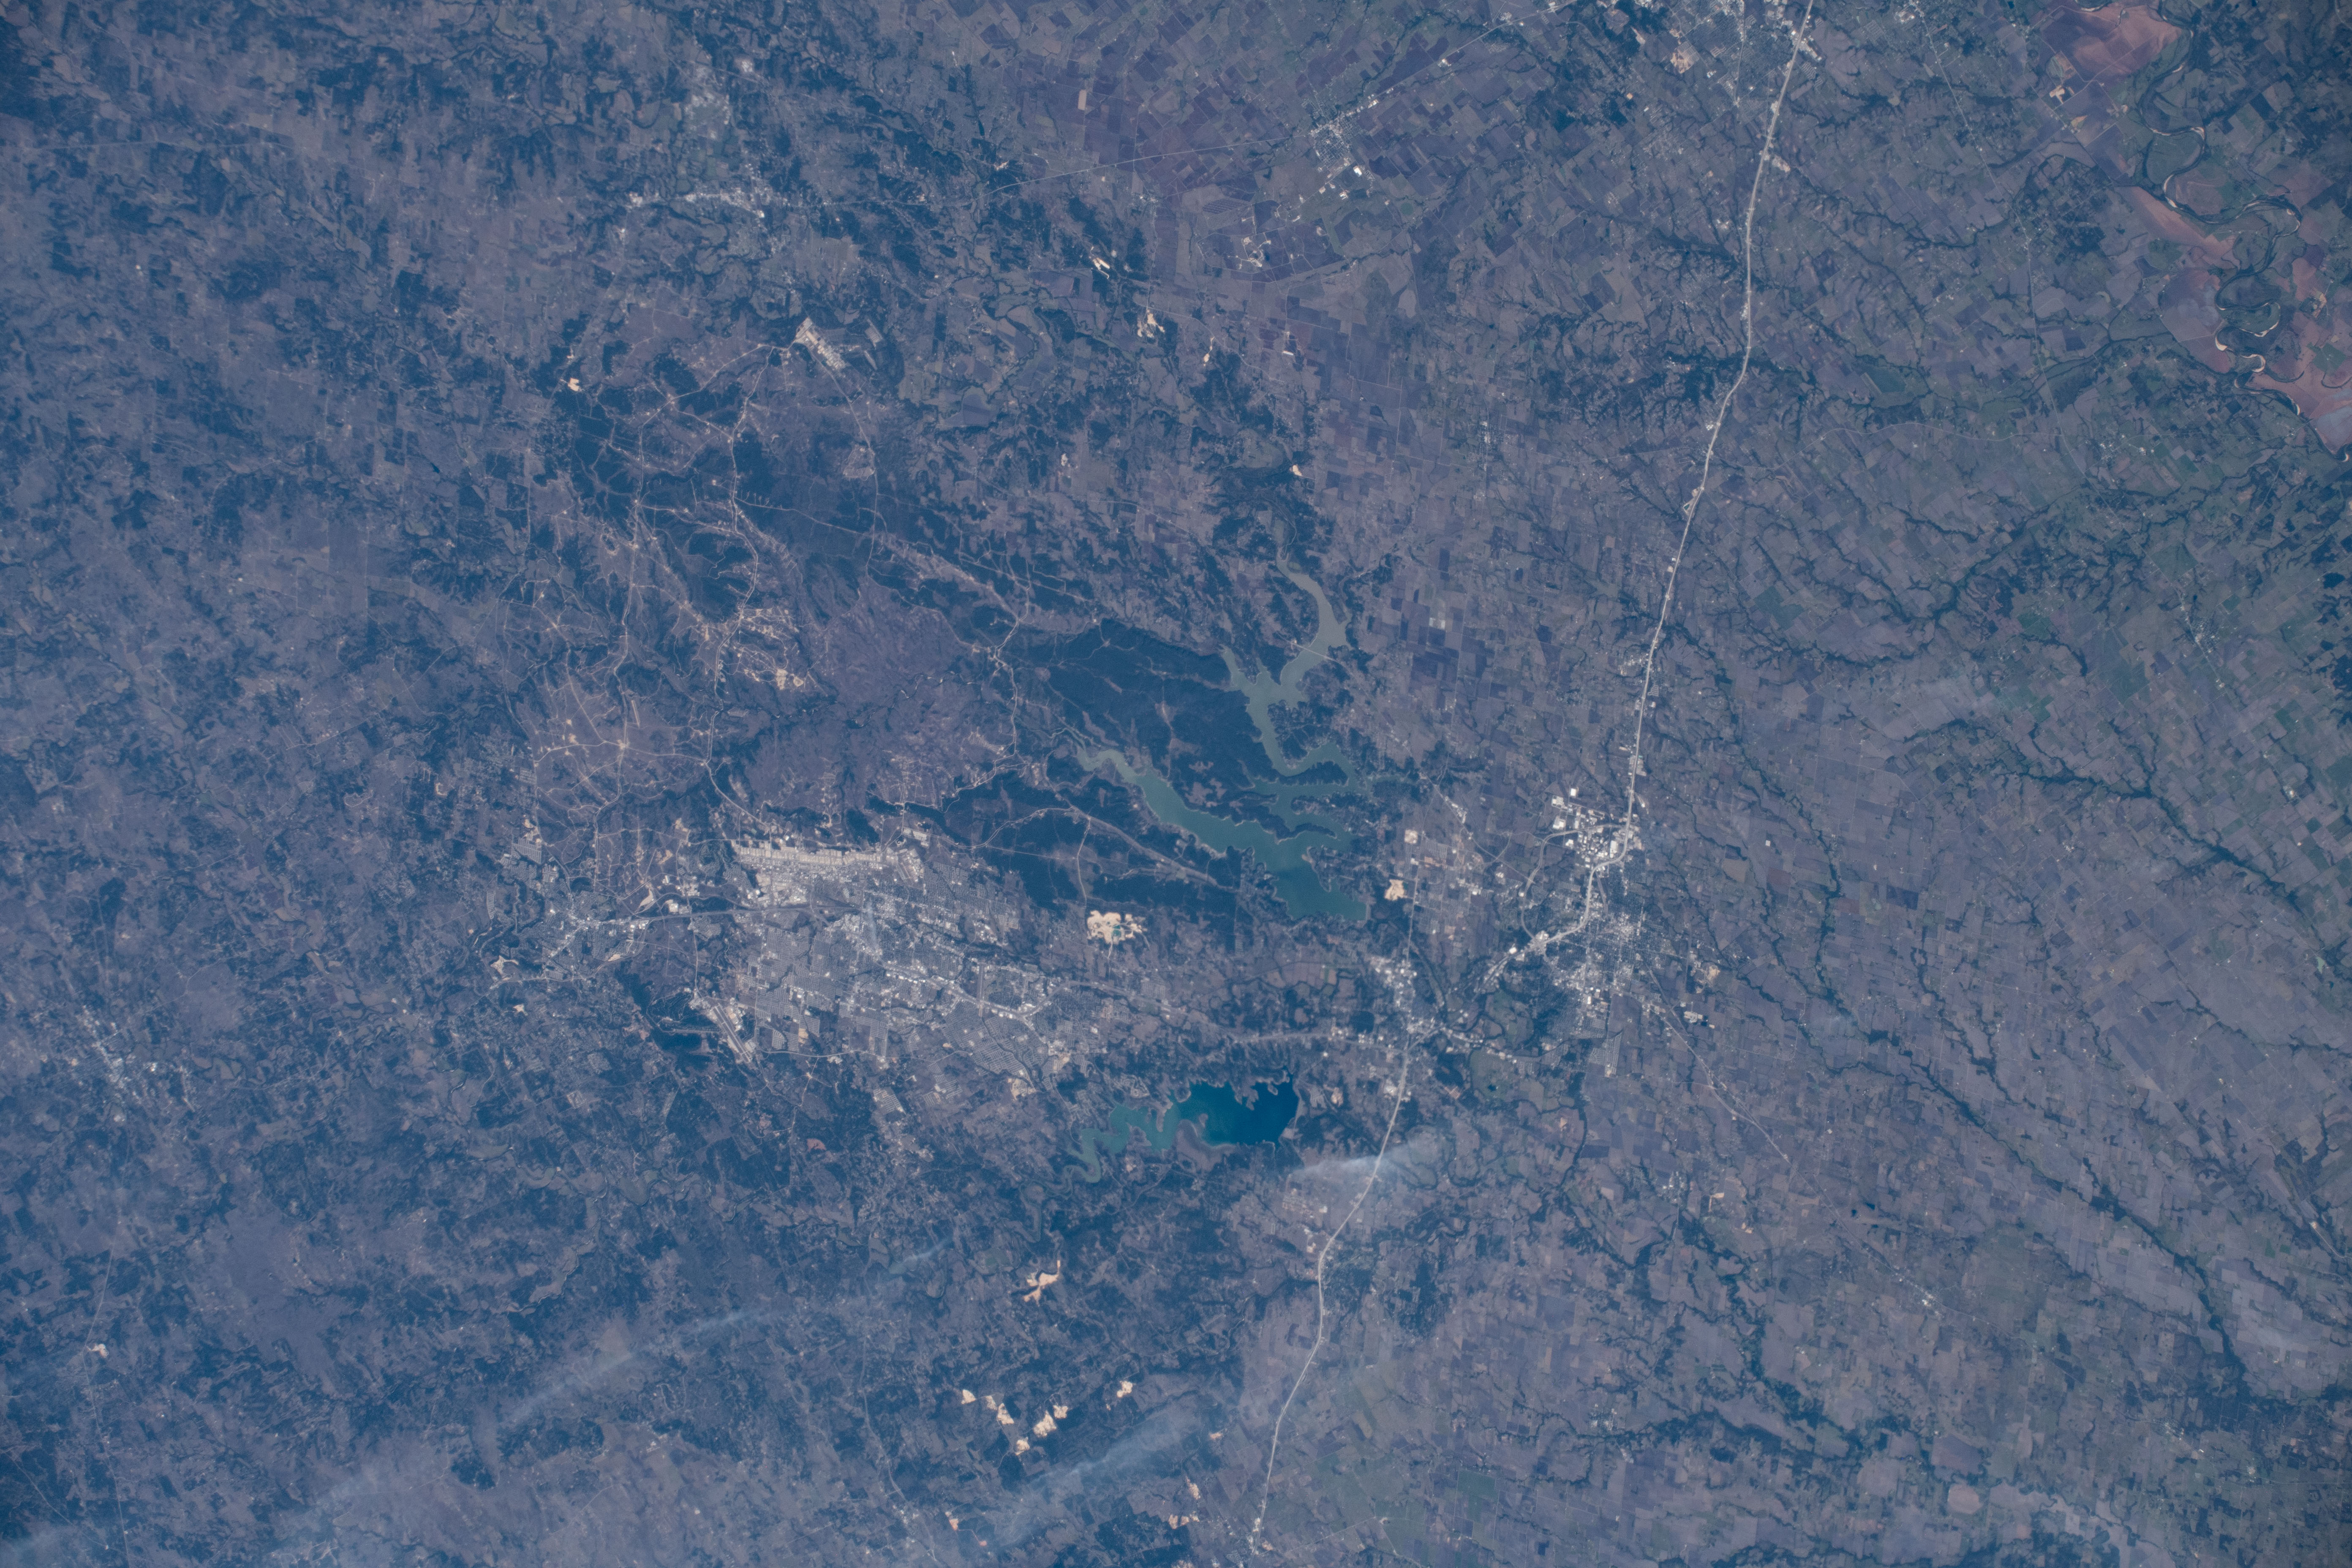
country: USA-TEXAS
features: FORT HOOD, KILLEEN, TEMPLE, BELTON LAKE, STILLHOUSE HOLLOW LAKE
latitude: 31.2
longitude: -97.5
